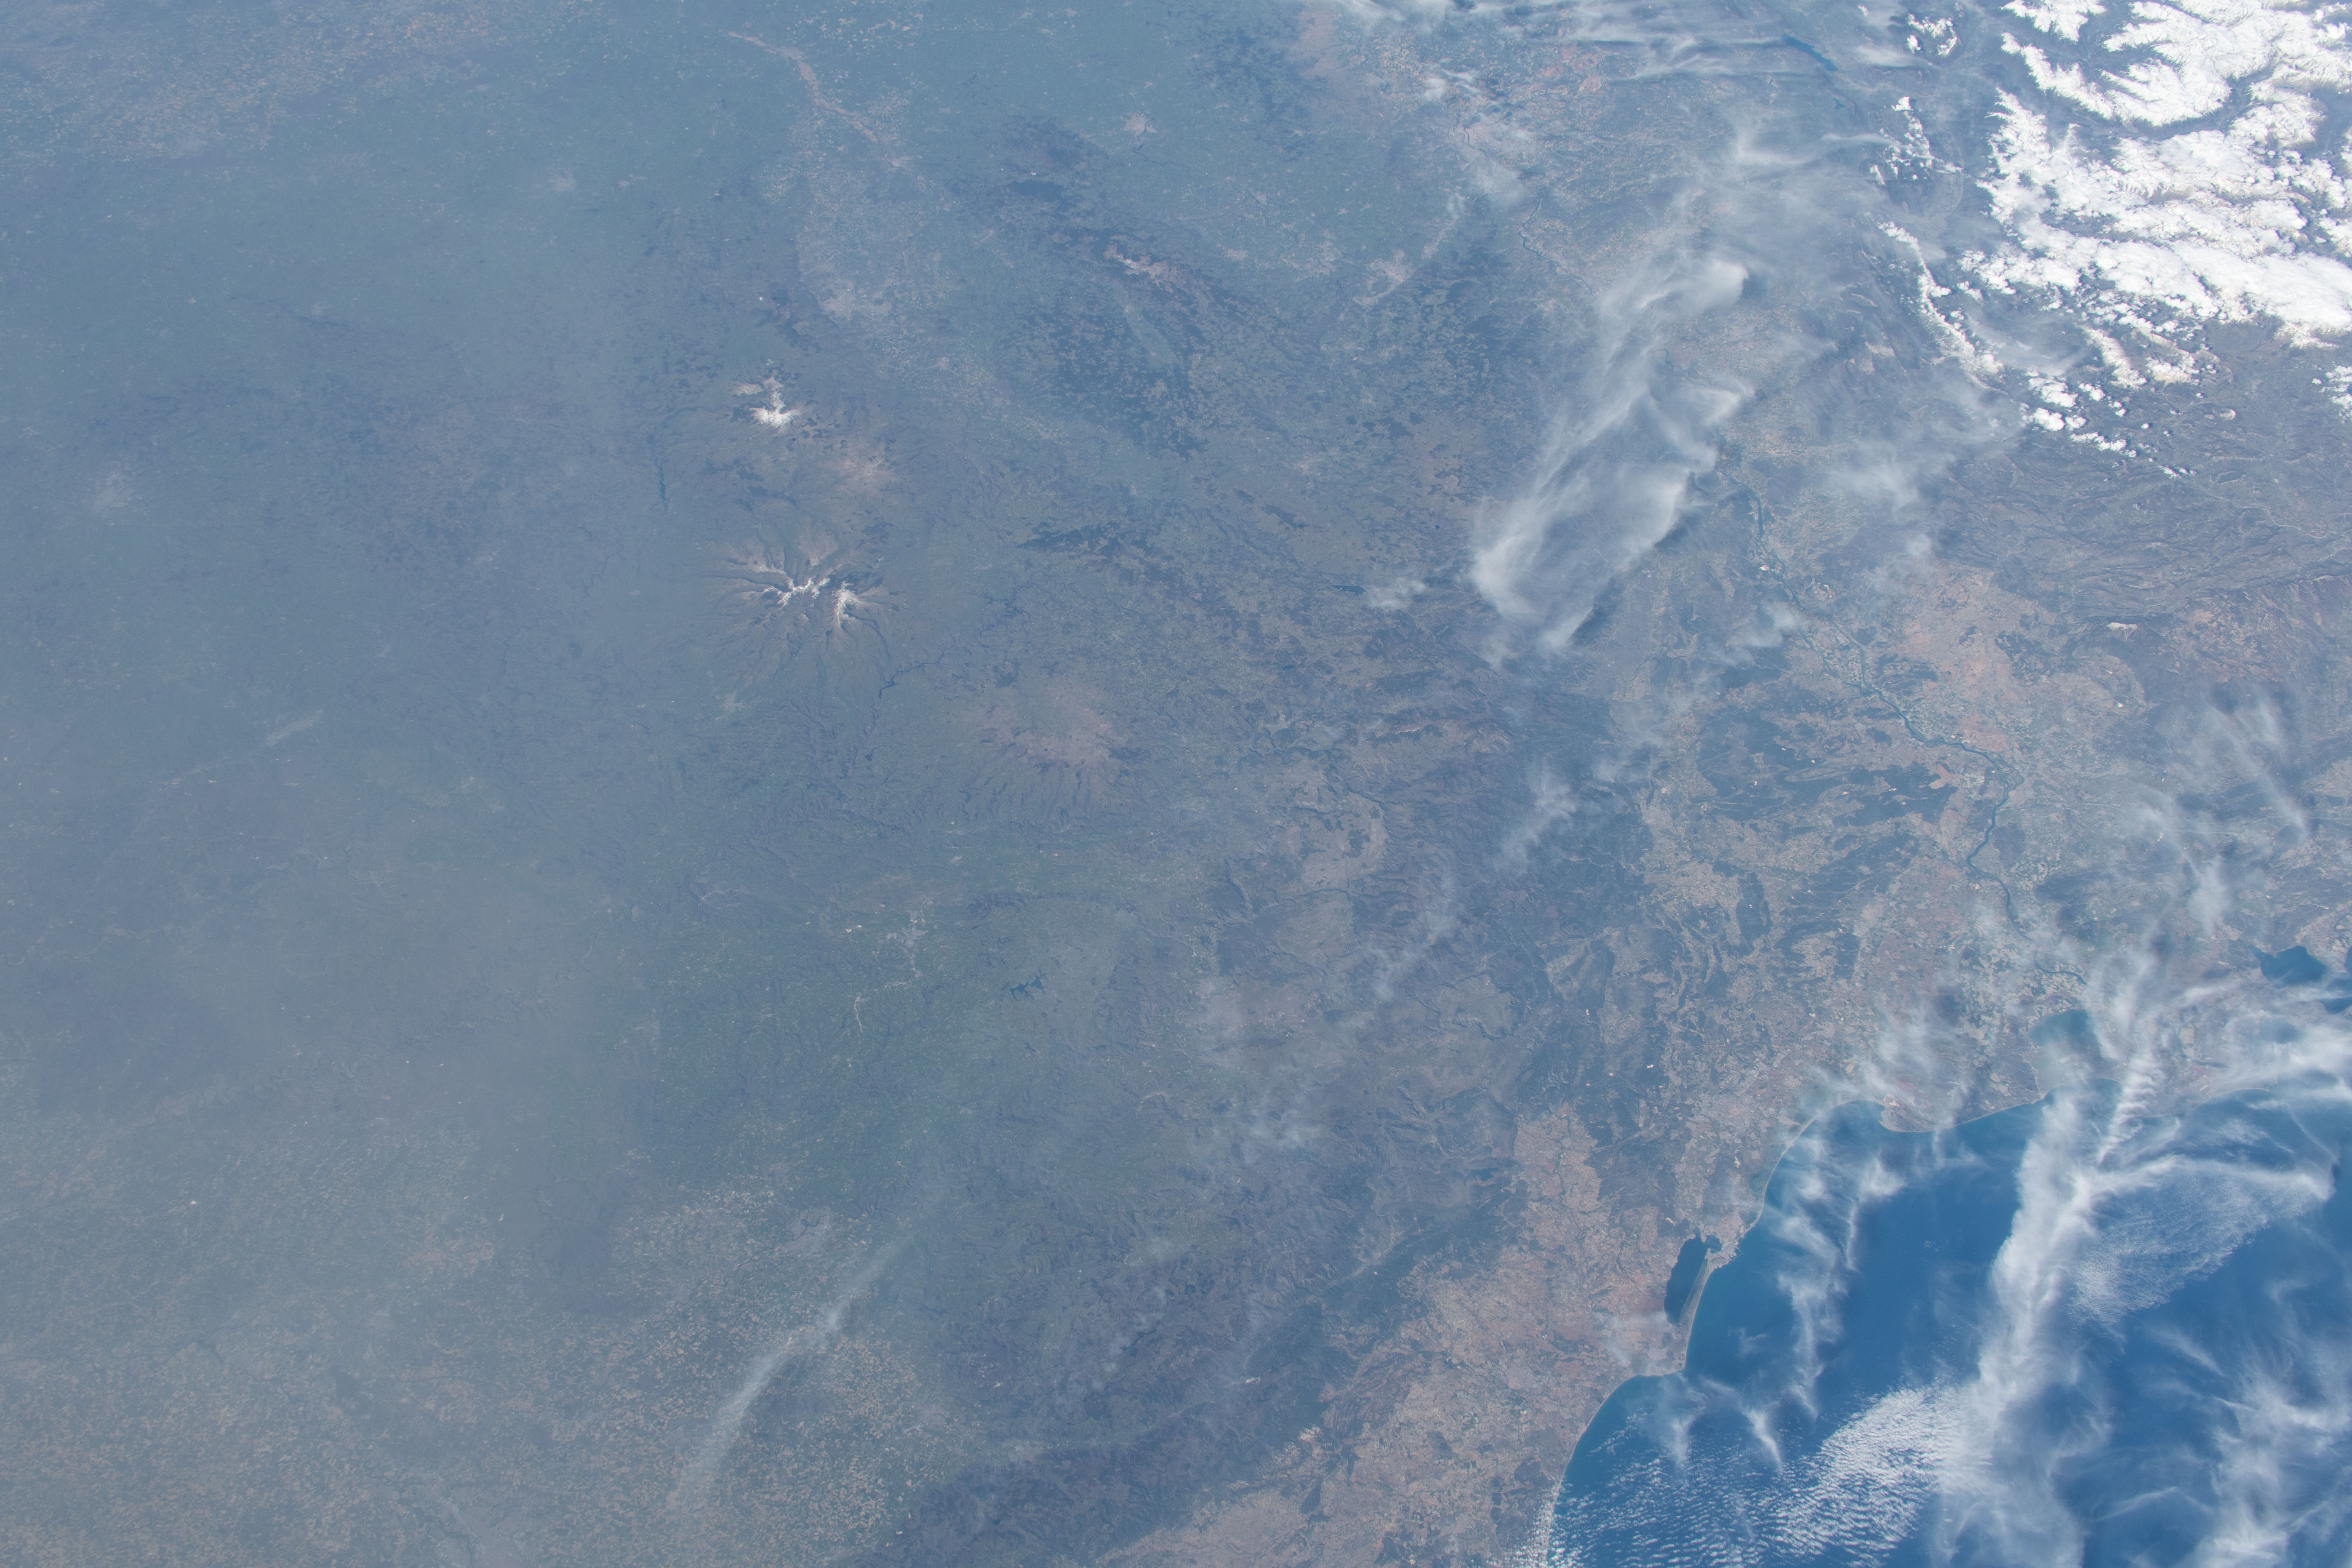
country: FRANCE
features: PARC NATUREL REGIONAL DES GRANDS CAUSSES, NATIONAL PARK
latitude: 44.5
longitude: 2.5
